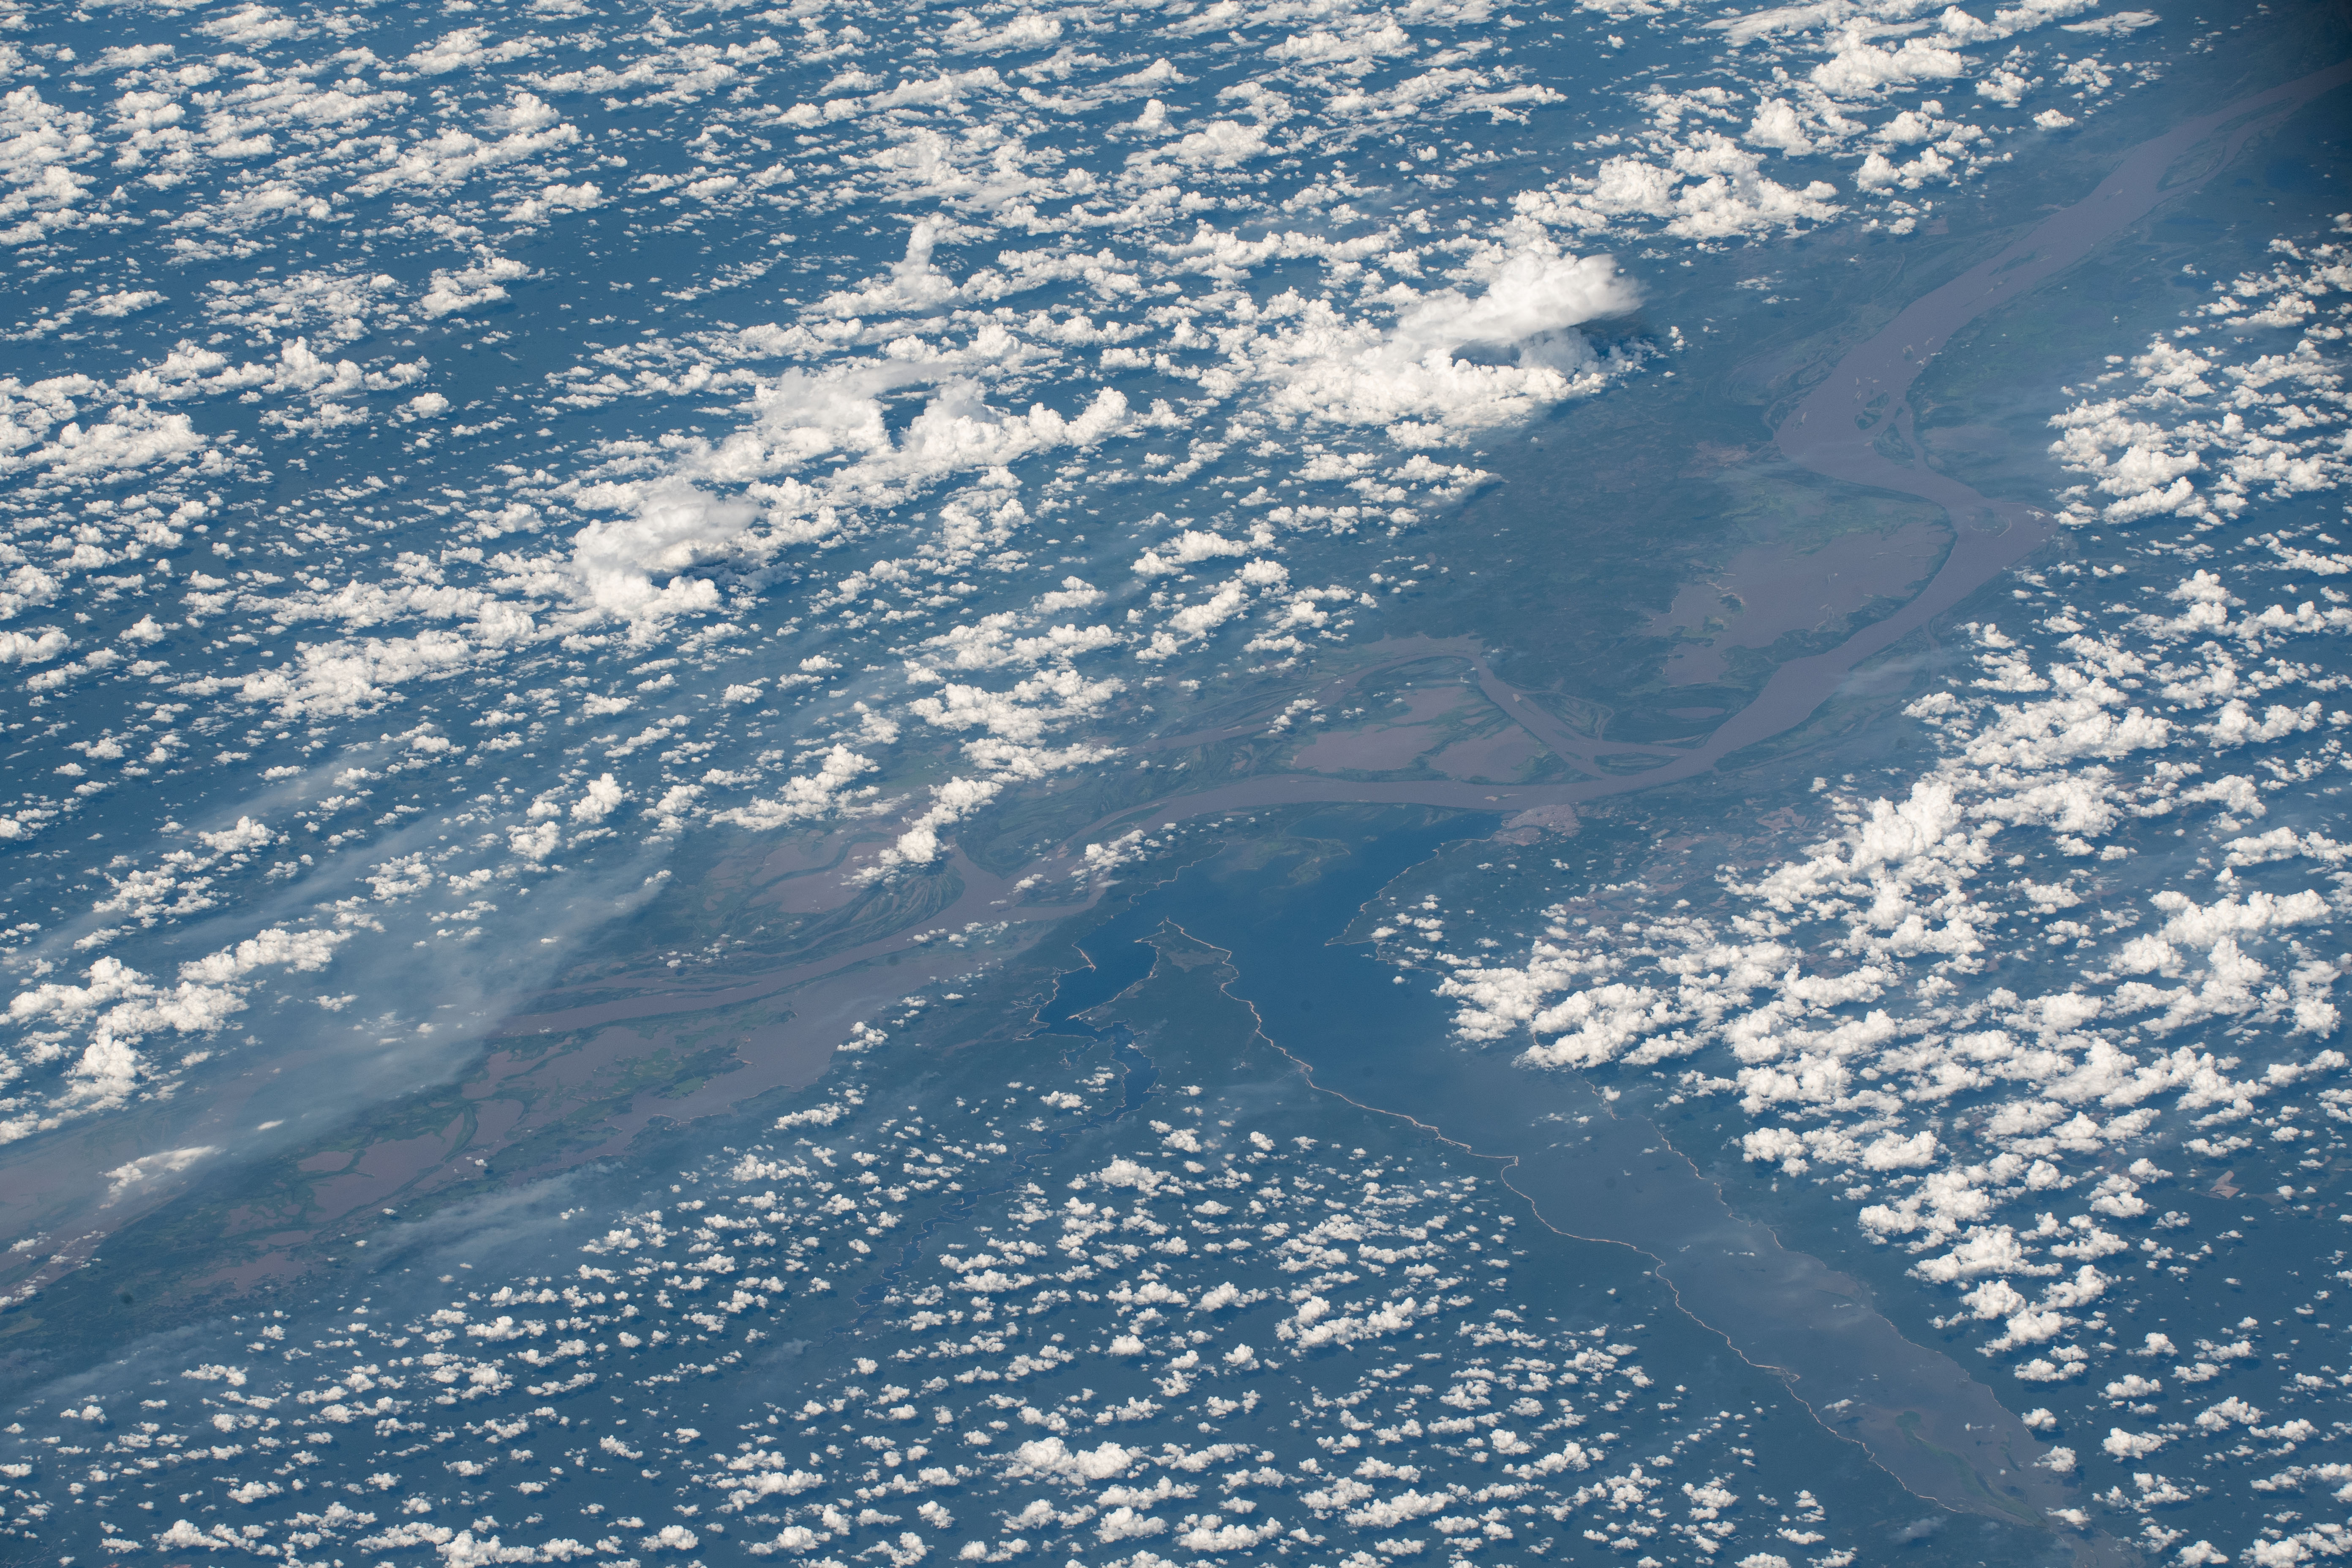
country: BRAZIL
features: AMAZON RIVER, LAGO GRANDE DE MONTE ALEGRE, TAPAJOS
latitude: -2.1
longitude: -54.6
